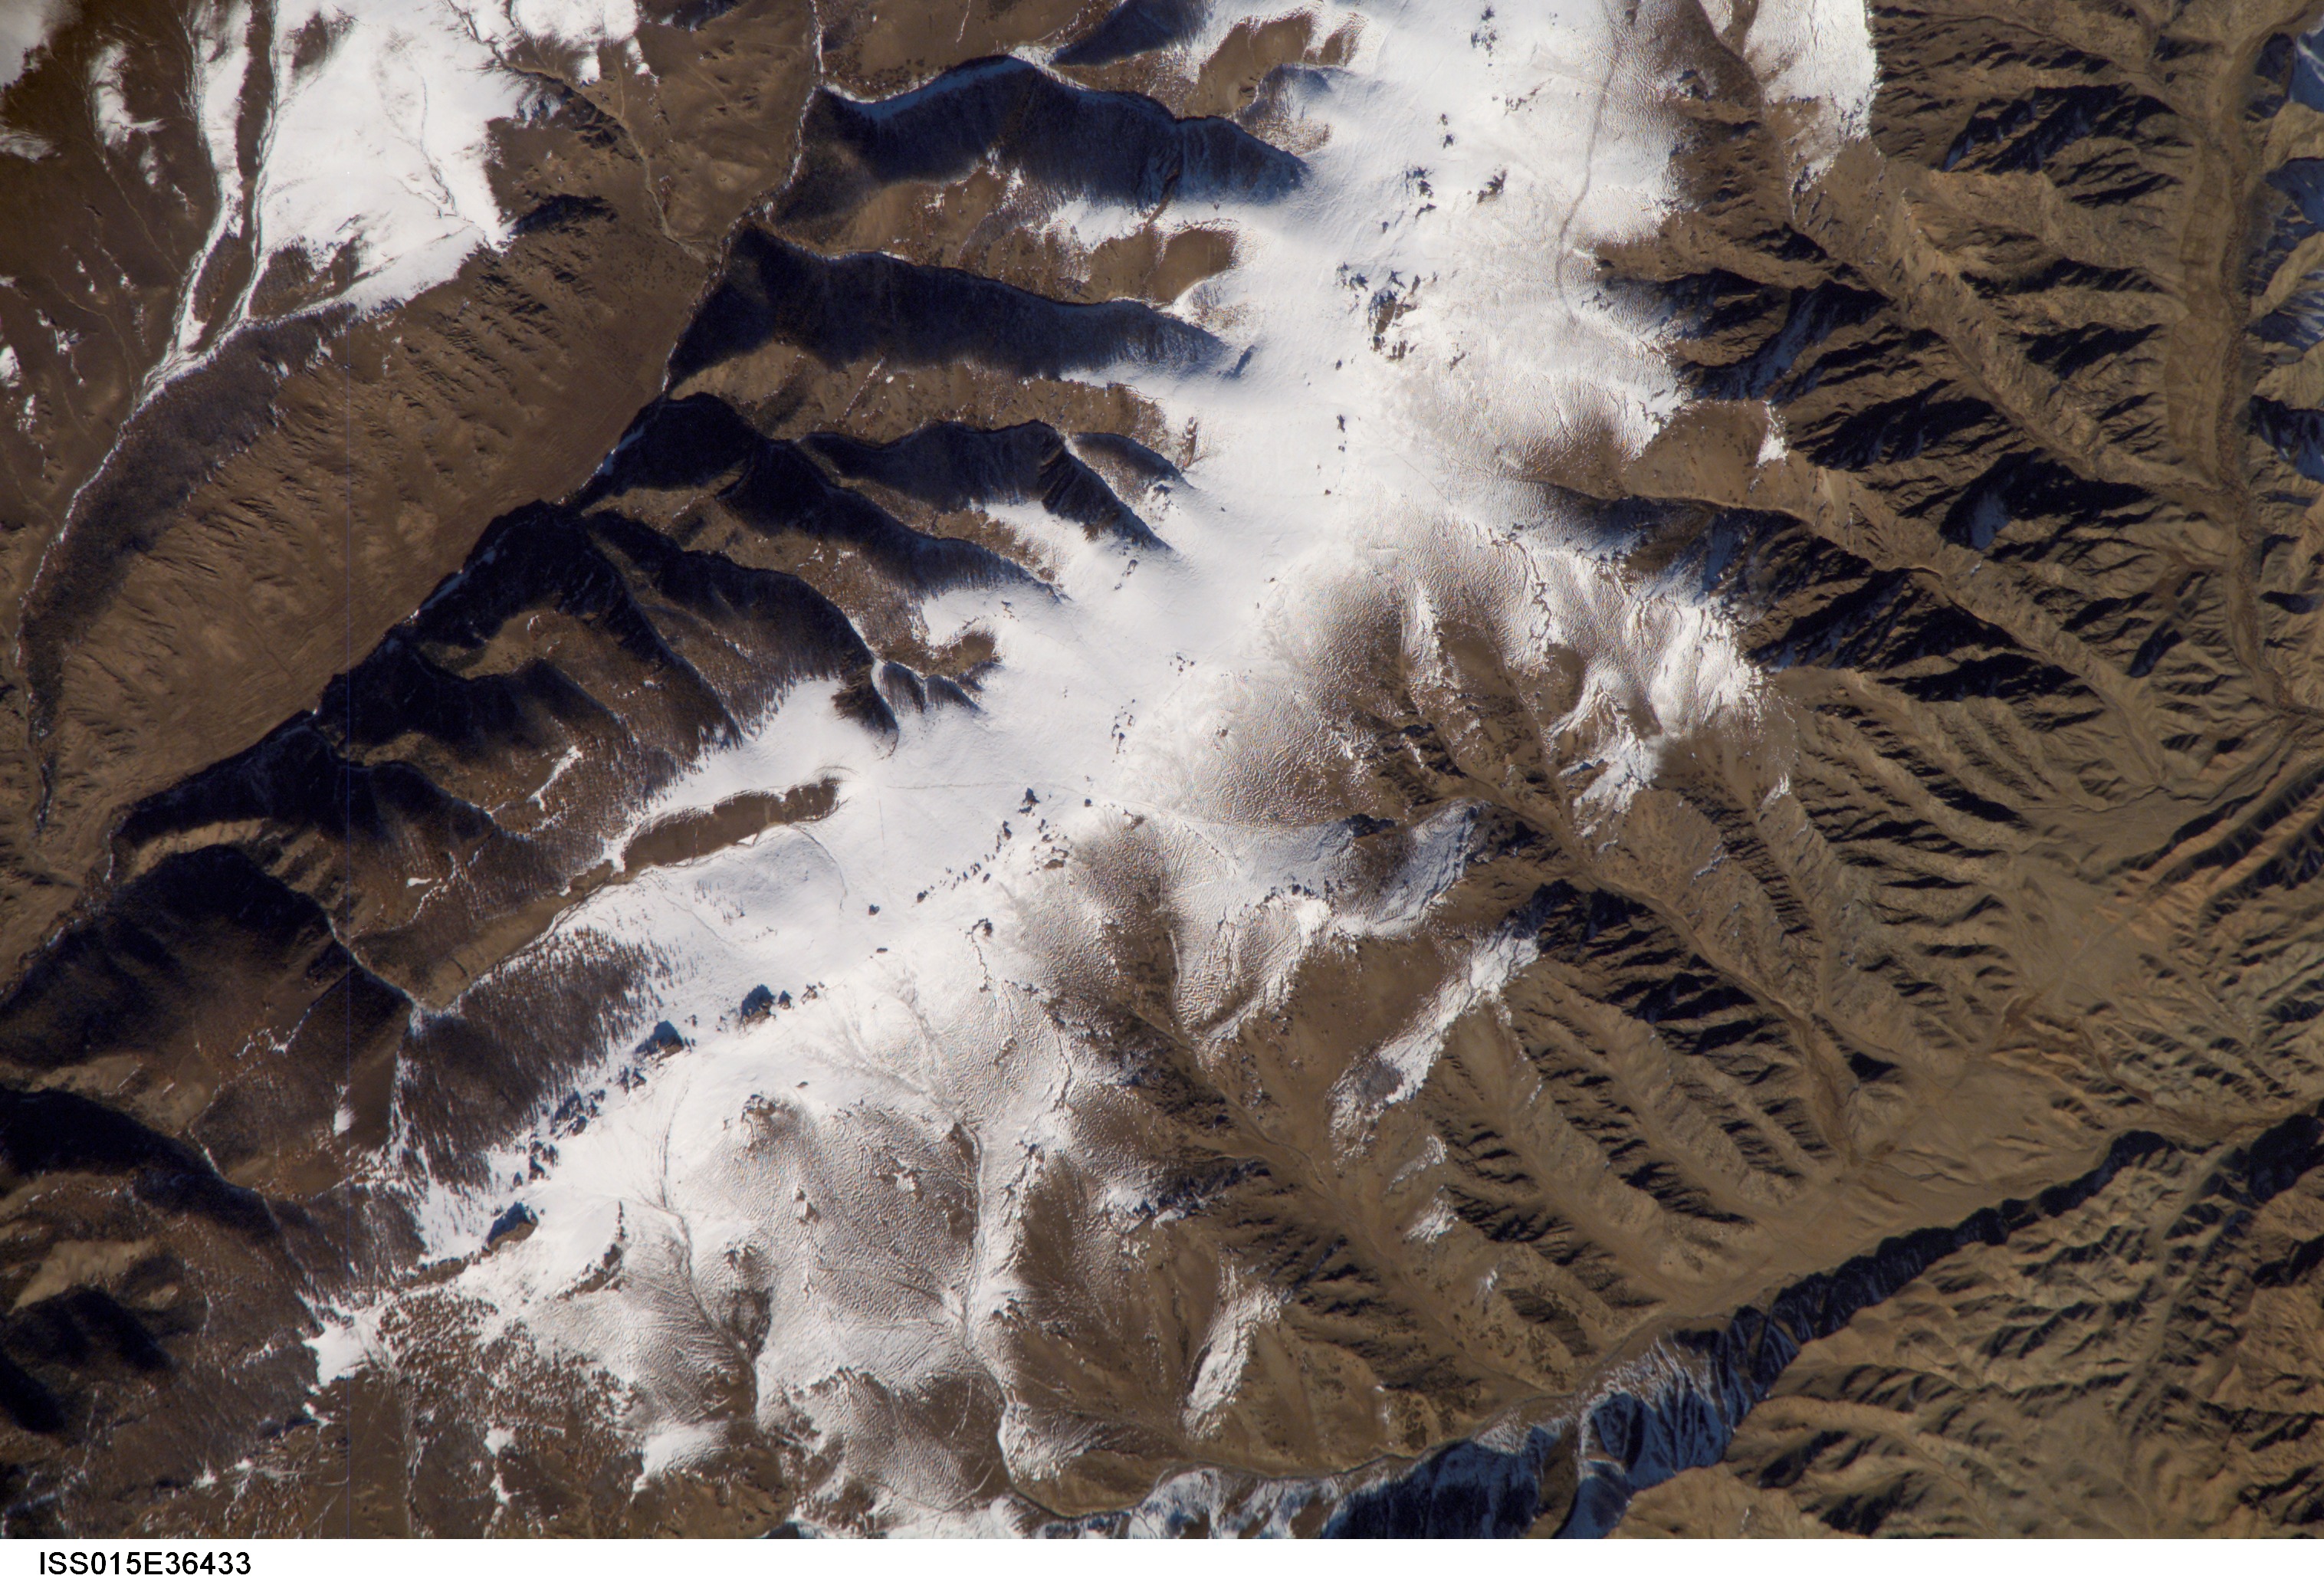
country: CHINA
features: AREA N. OF NANSHANKOU
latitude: 43.3
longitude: 93.8
